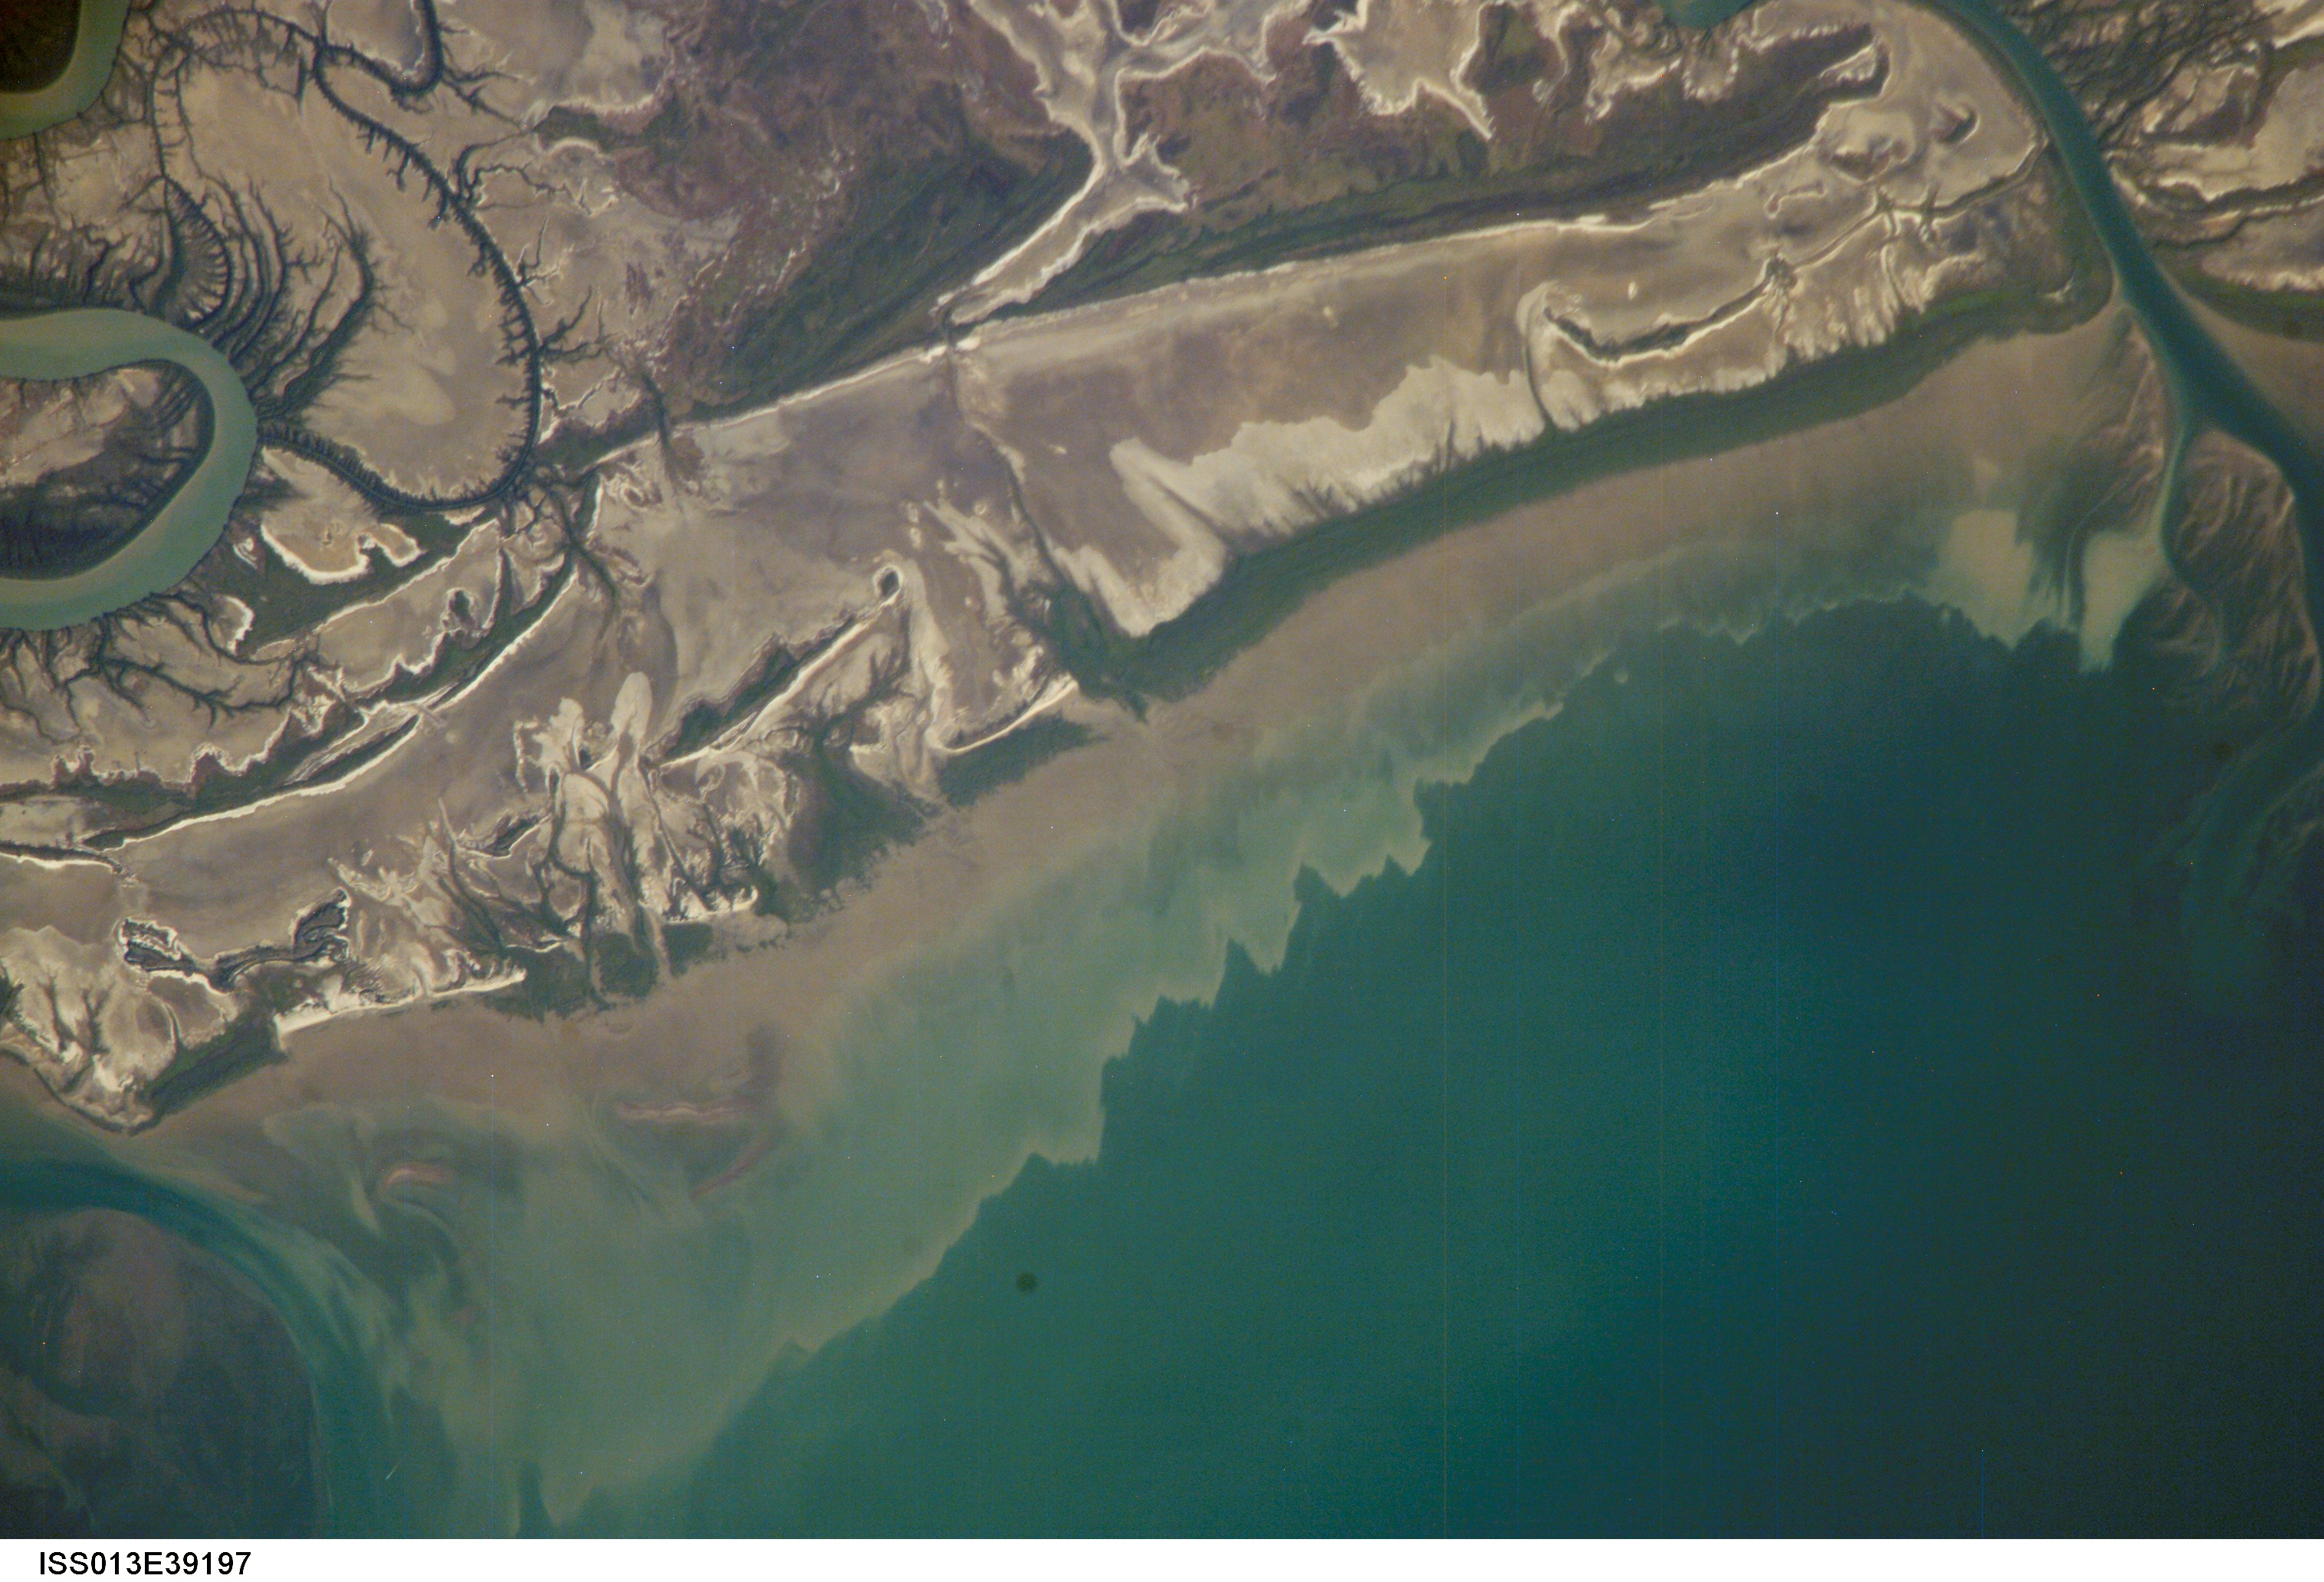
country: AUSTRALIA-Q
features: COASTAL DRAIN., BYNOE R., SED.
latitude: -17.5
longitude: 140.7
